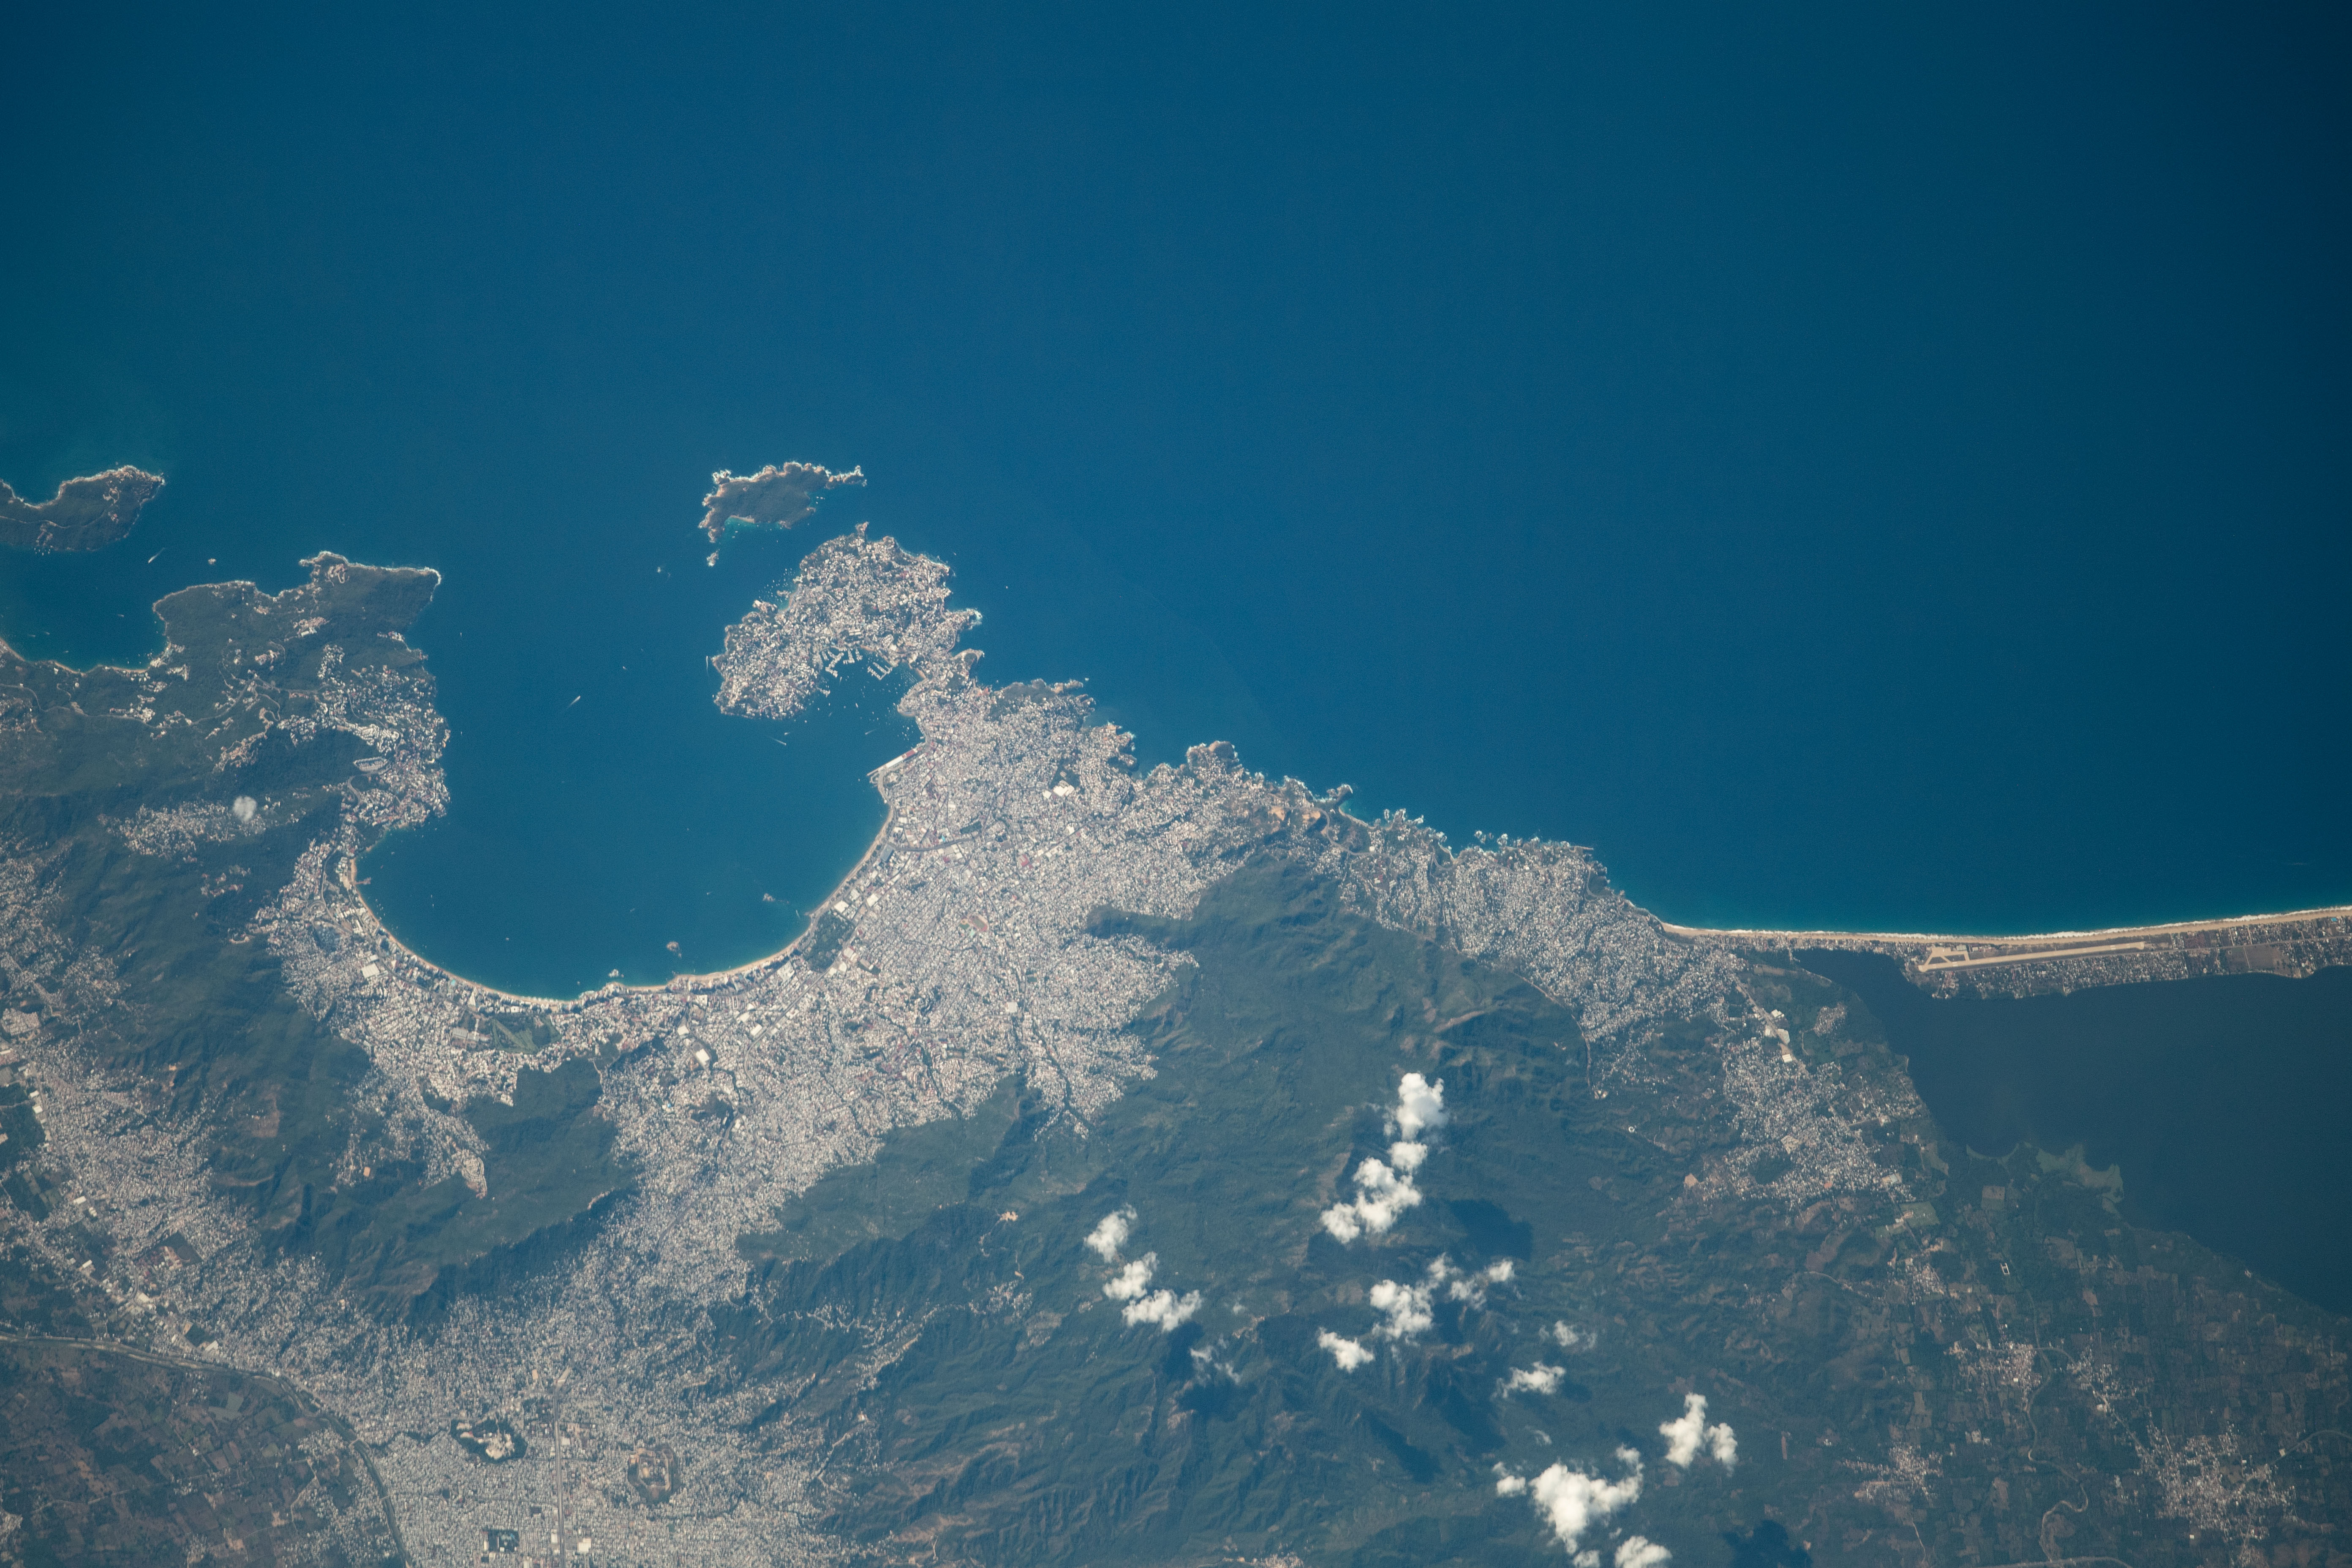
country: MEXICO
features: EL MORRO,PUNTA DIAMANTE,ACAPULCO BAY,PUERTO MARQUES BAY,ACAPULCO,LAS PLAYAS,PARQUE PAPAGAYO,PARQUE NACIONAL EL VELADERO,LAGUNA DE COYUCA,PIE DE LA CUESTA BEACH,LA ROQUETA
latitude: 16.9
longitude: -99.9
